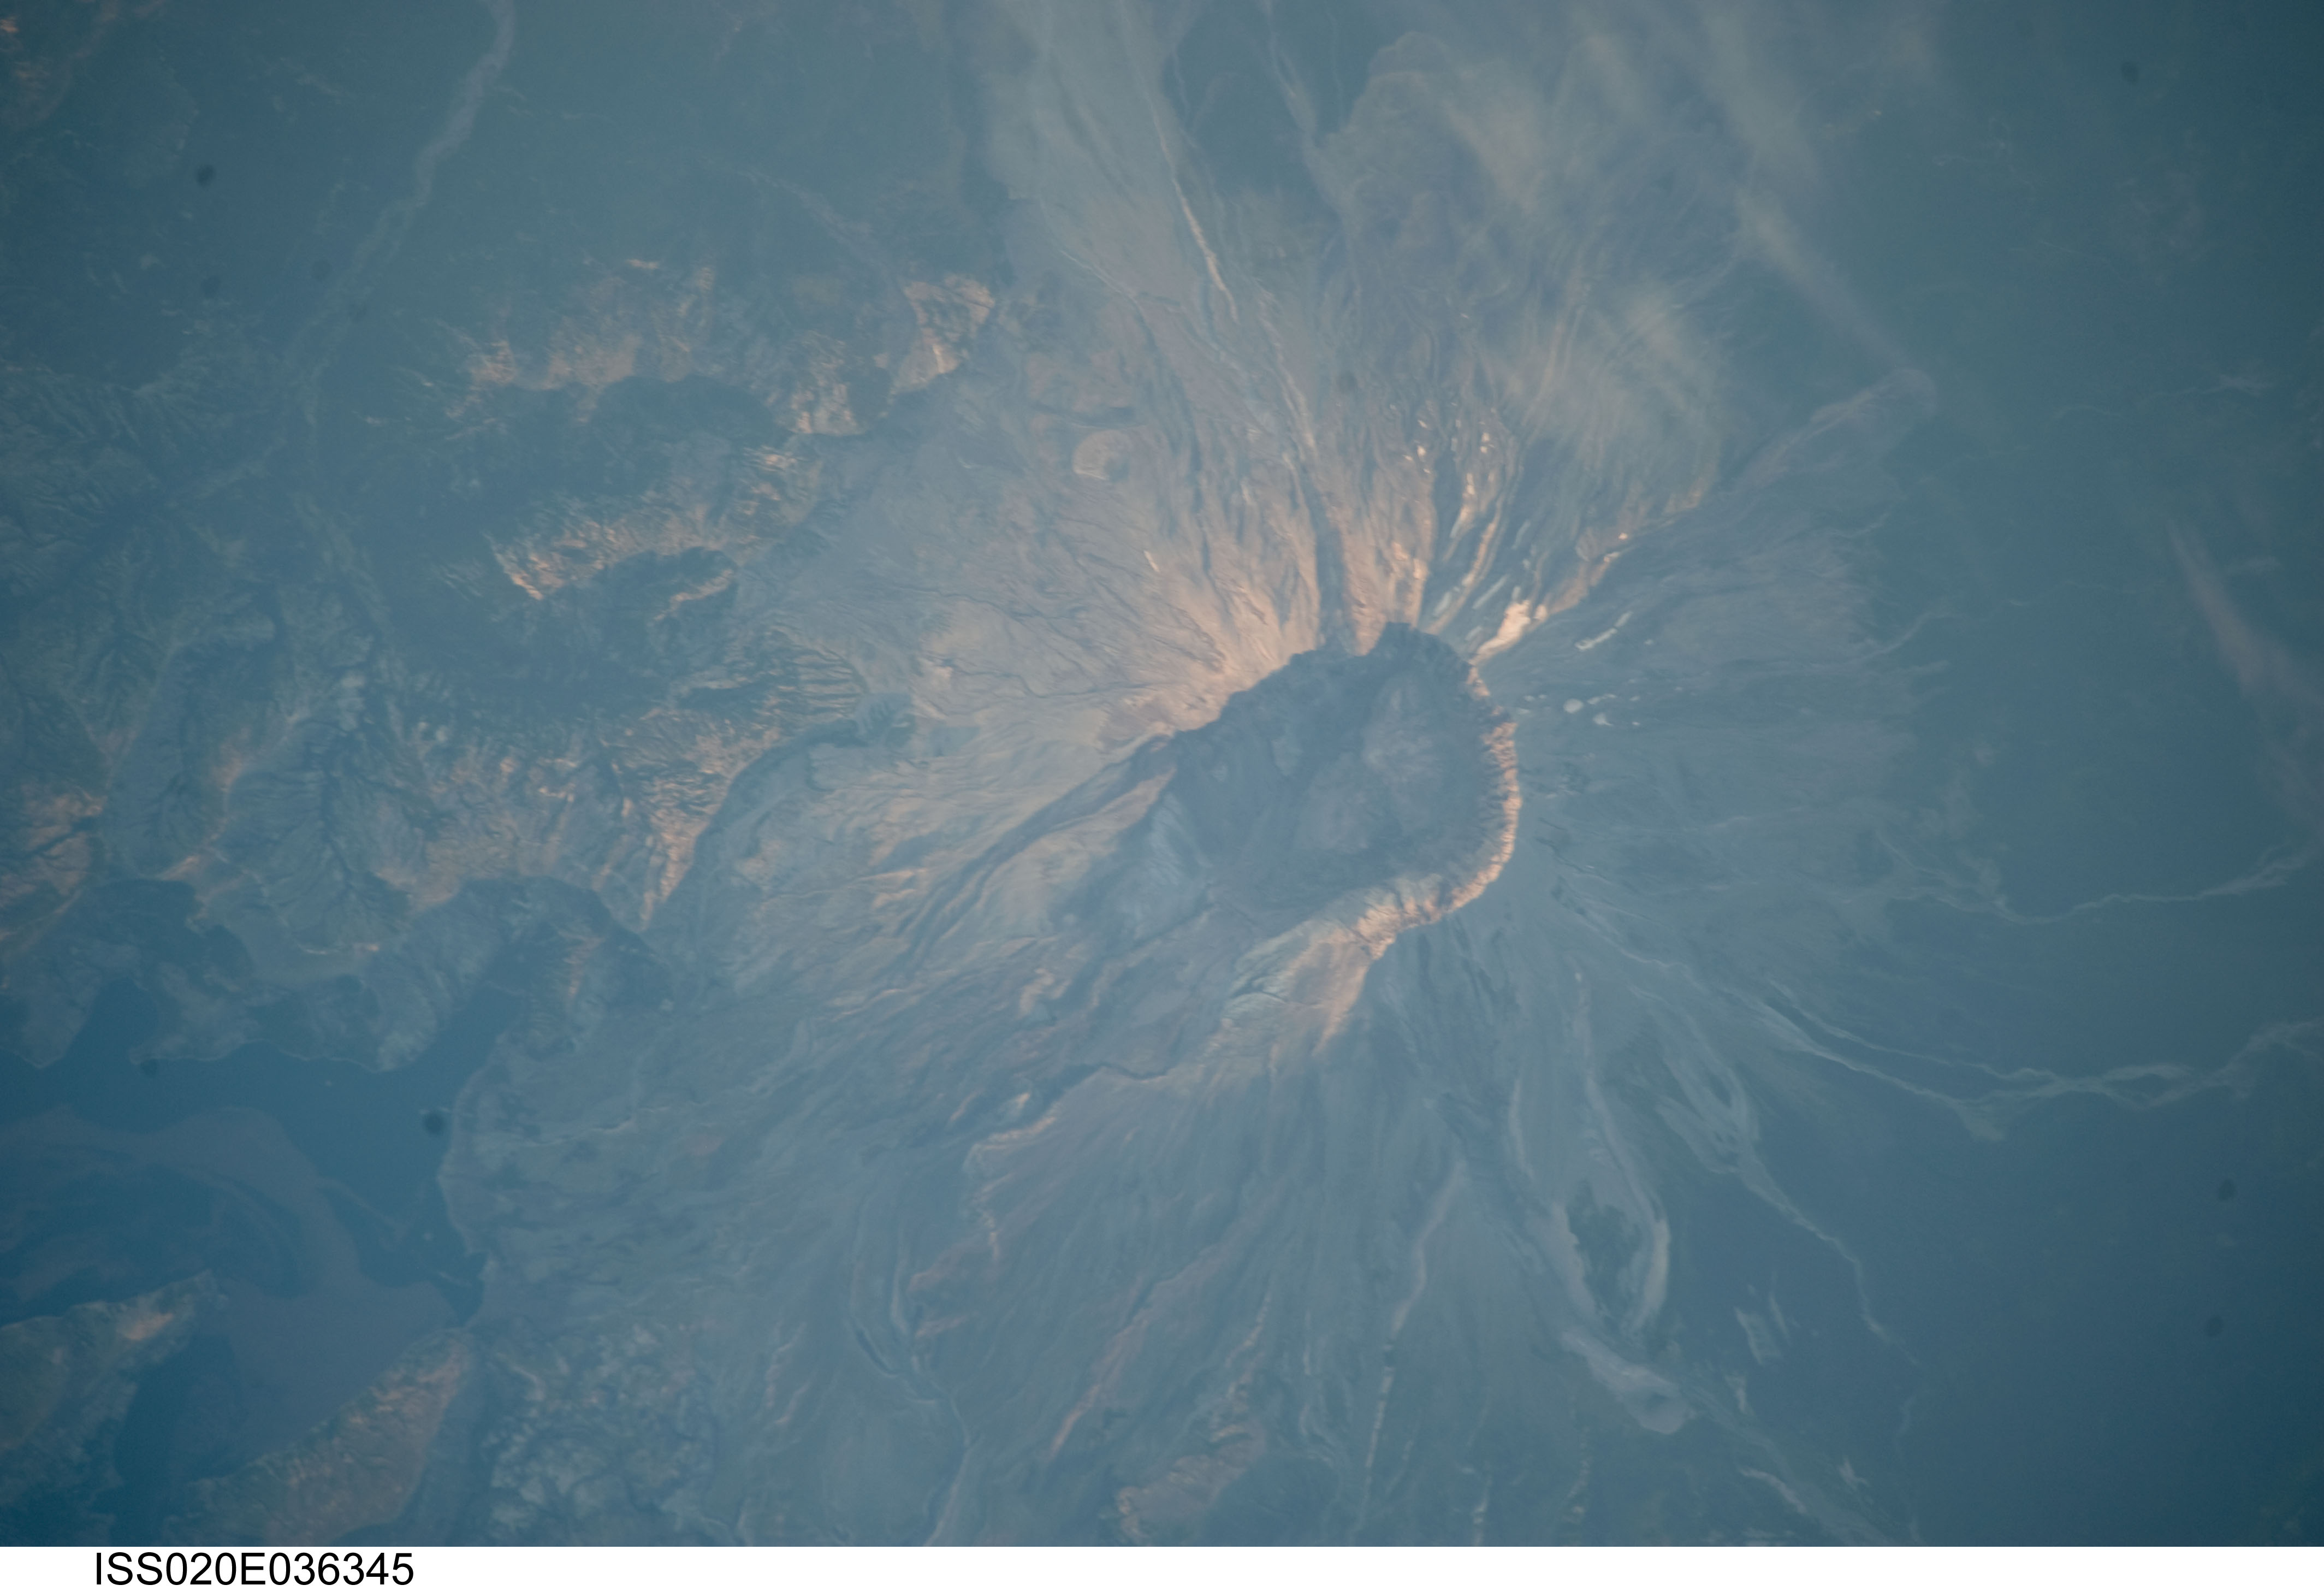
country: USA-WASHINGTON
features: MOUNT ST HELENS
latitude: 46.2
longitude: -122.2
